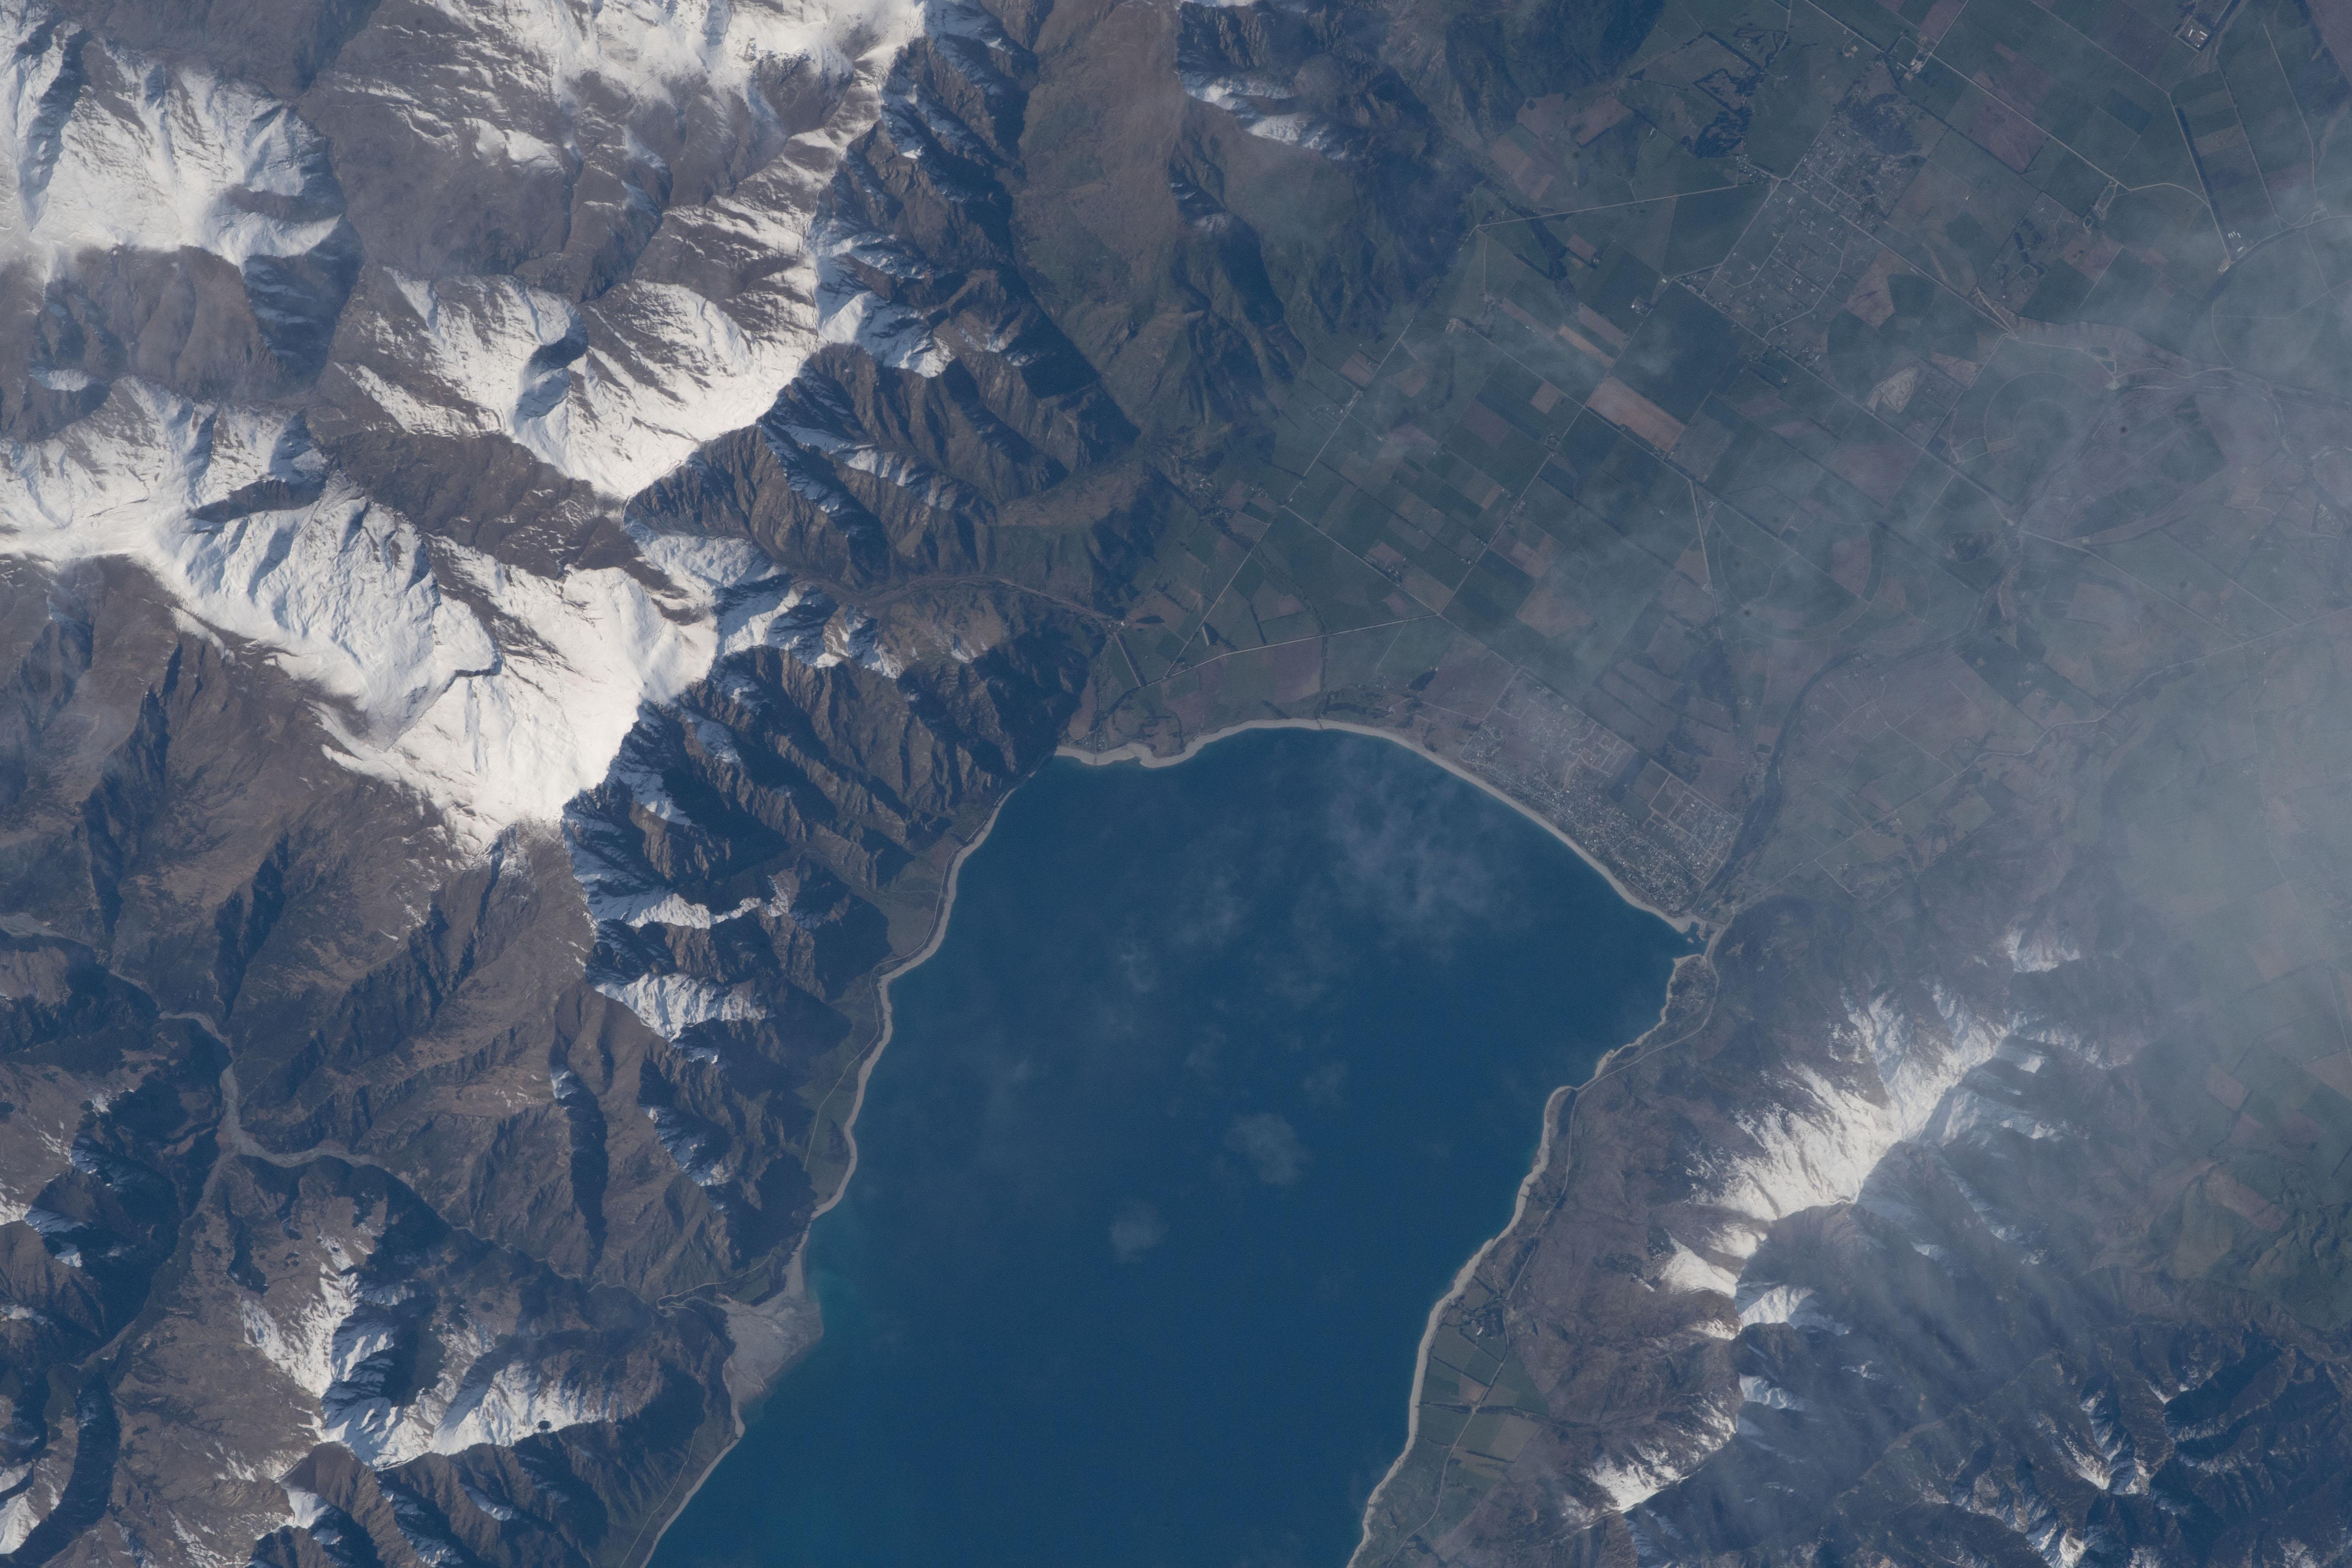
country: NEW ZEALAND-SI
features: LAKE HAWEA, GLADSTONE, MOUNT BURKE, HAWEA FLAT
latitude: -44.6
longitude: 169.3
